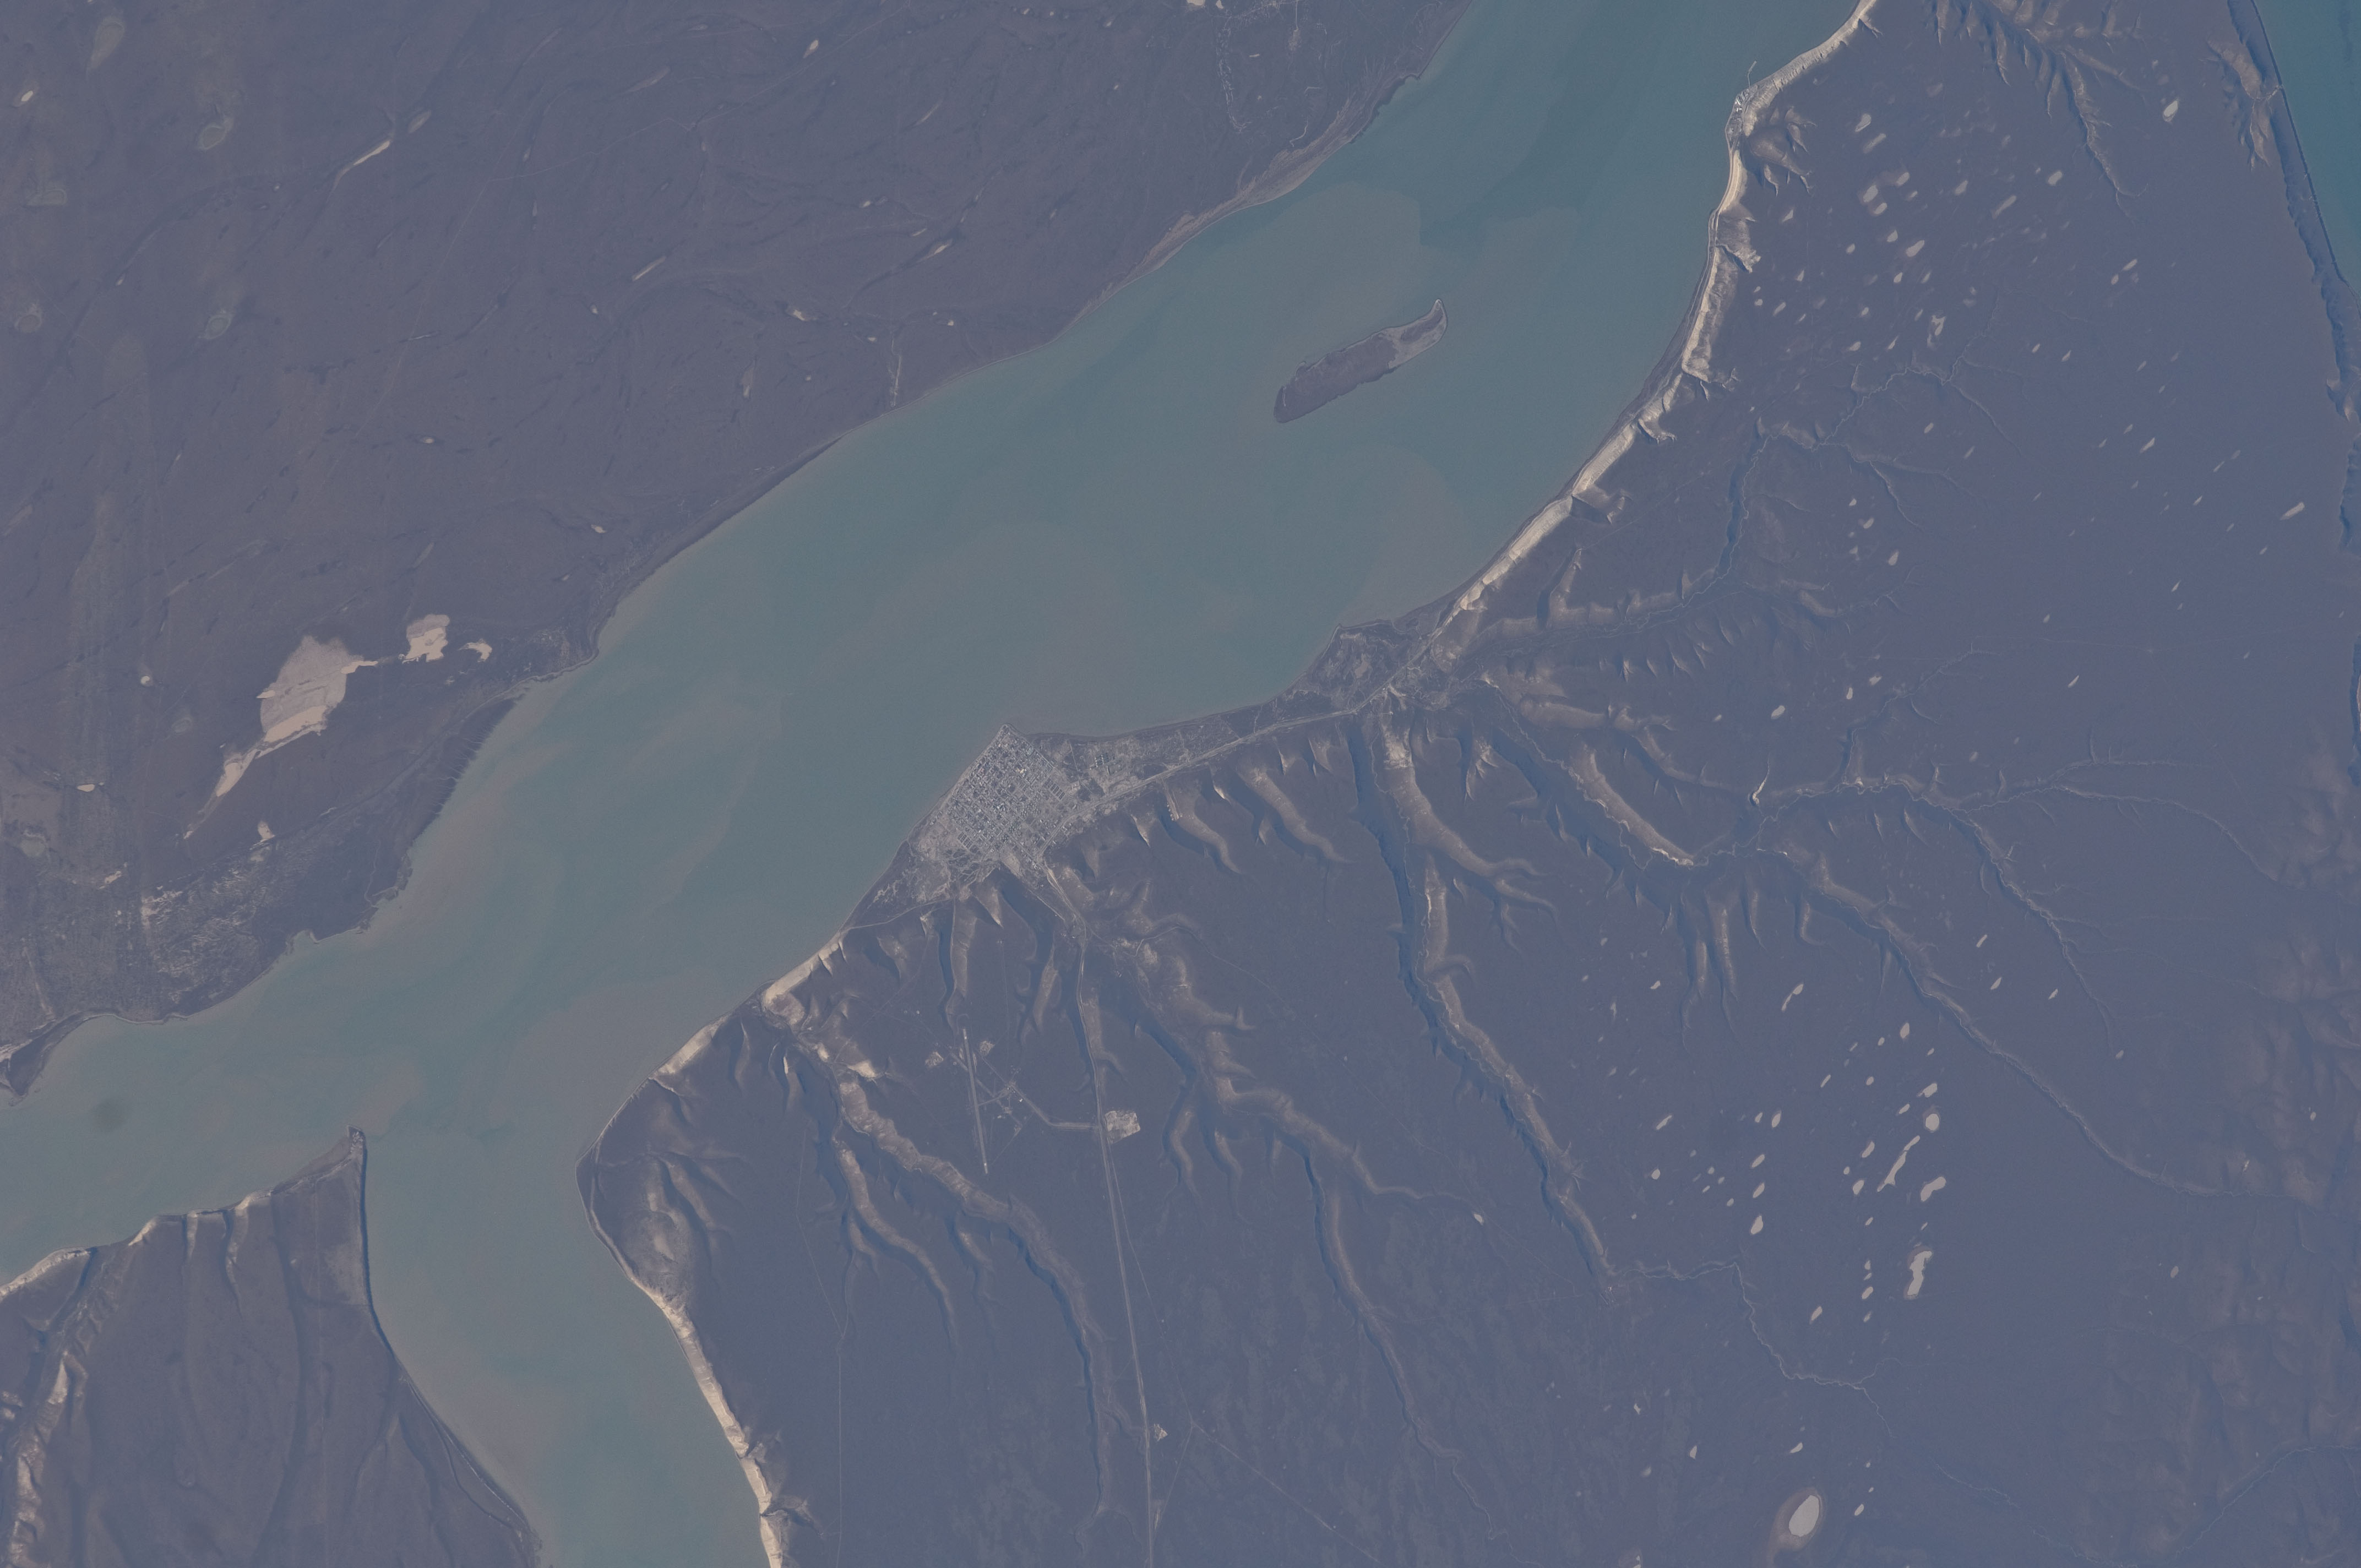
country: ARGENTINA
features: SANTA CRUZ R., PUERTO SANTA CRUZ
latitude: -50.0
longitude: -68.5
